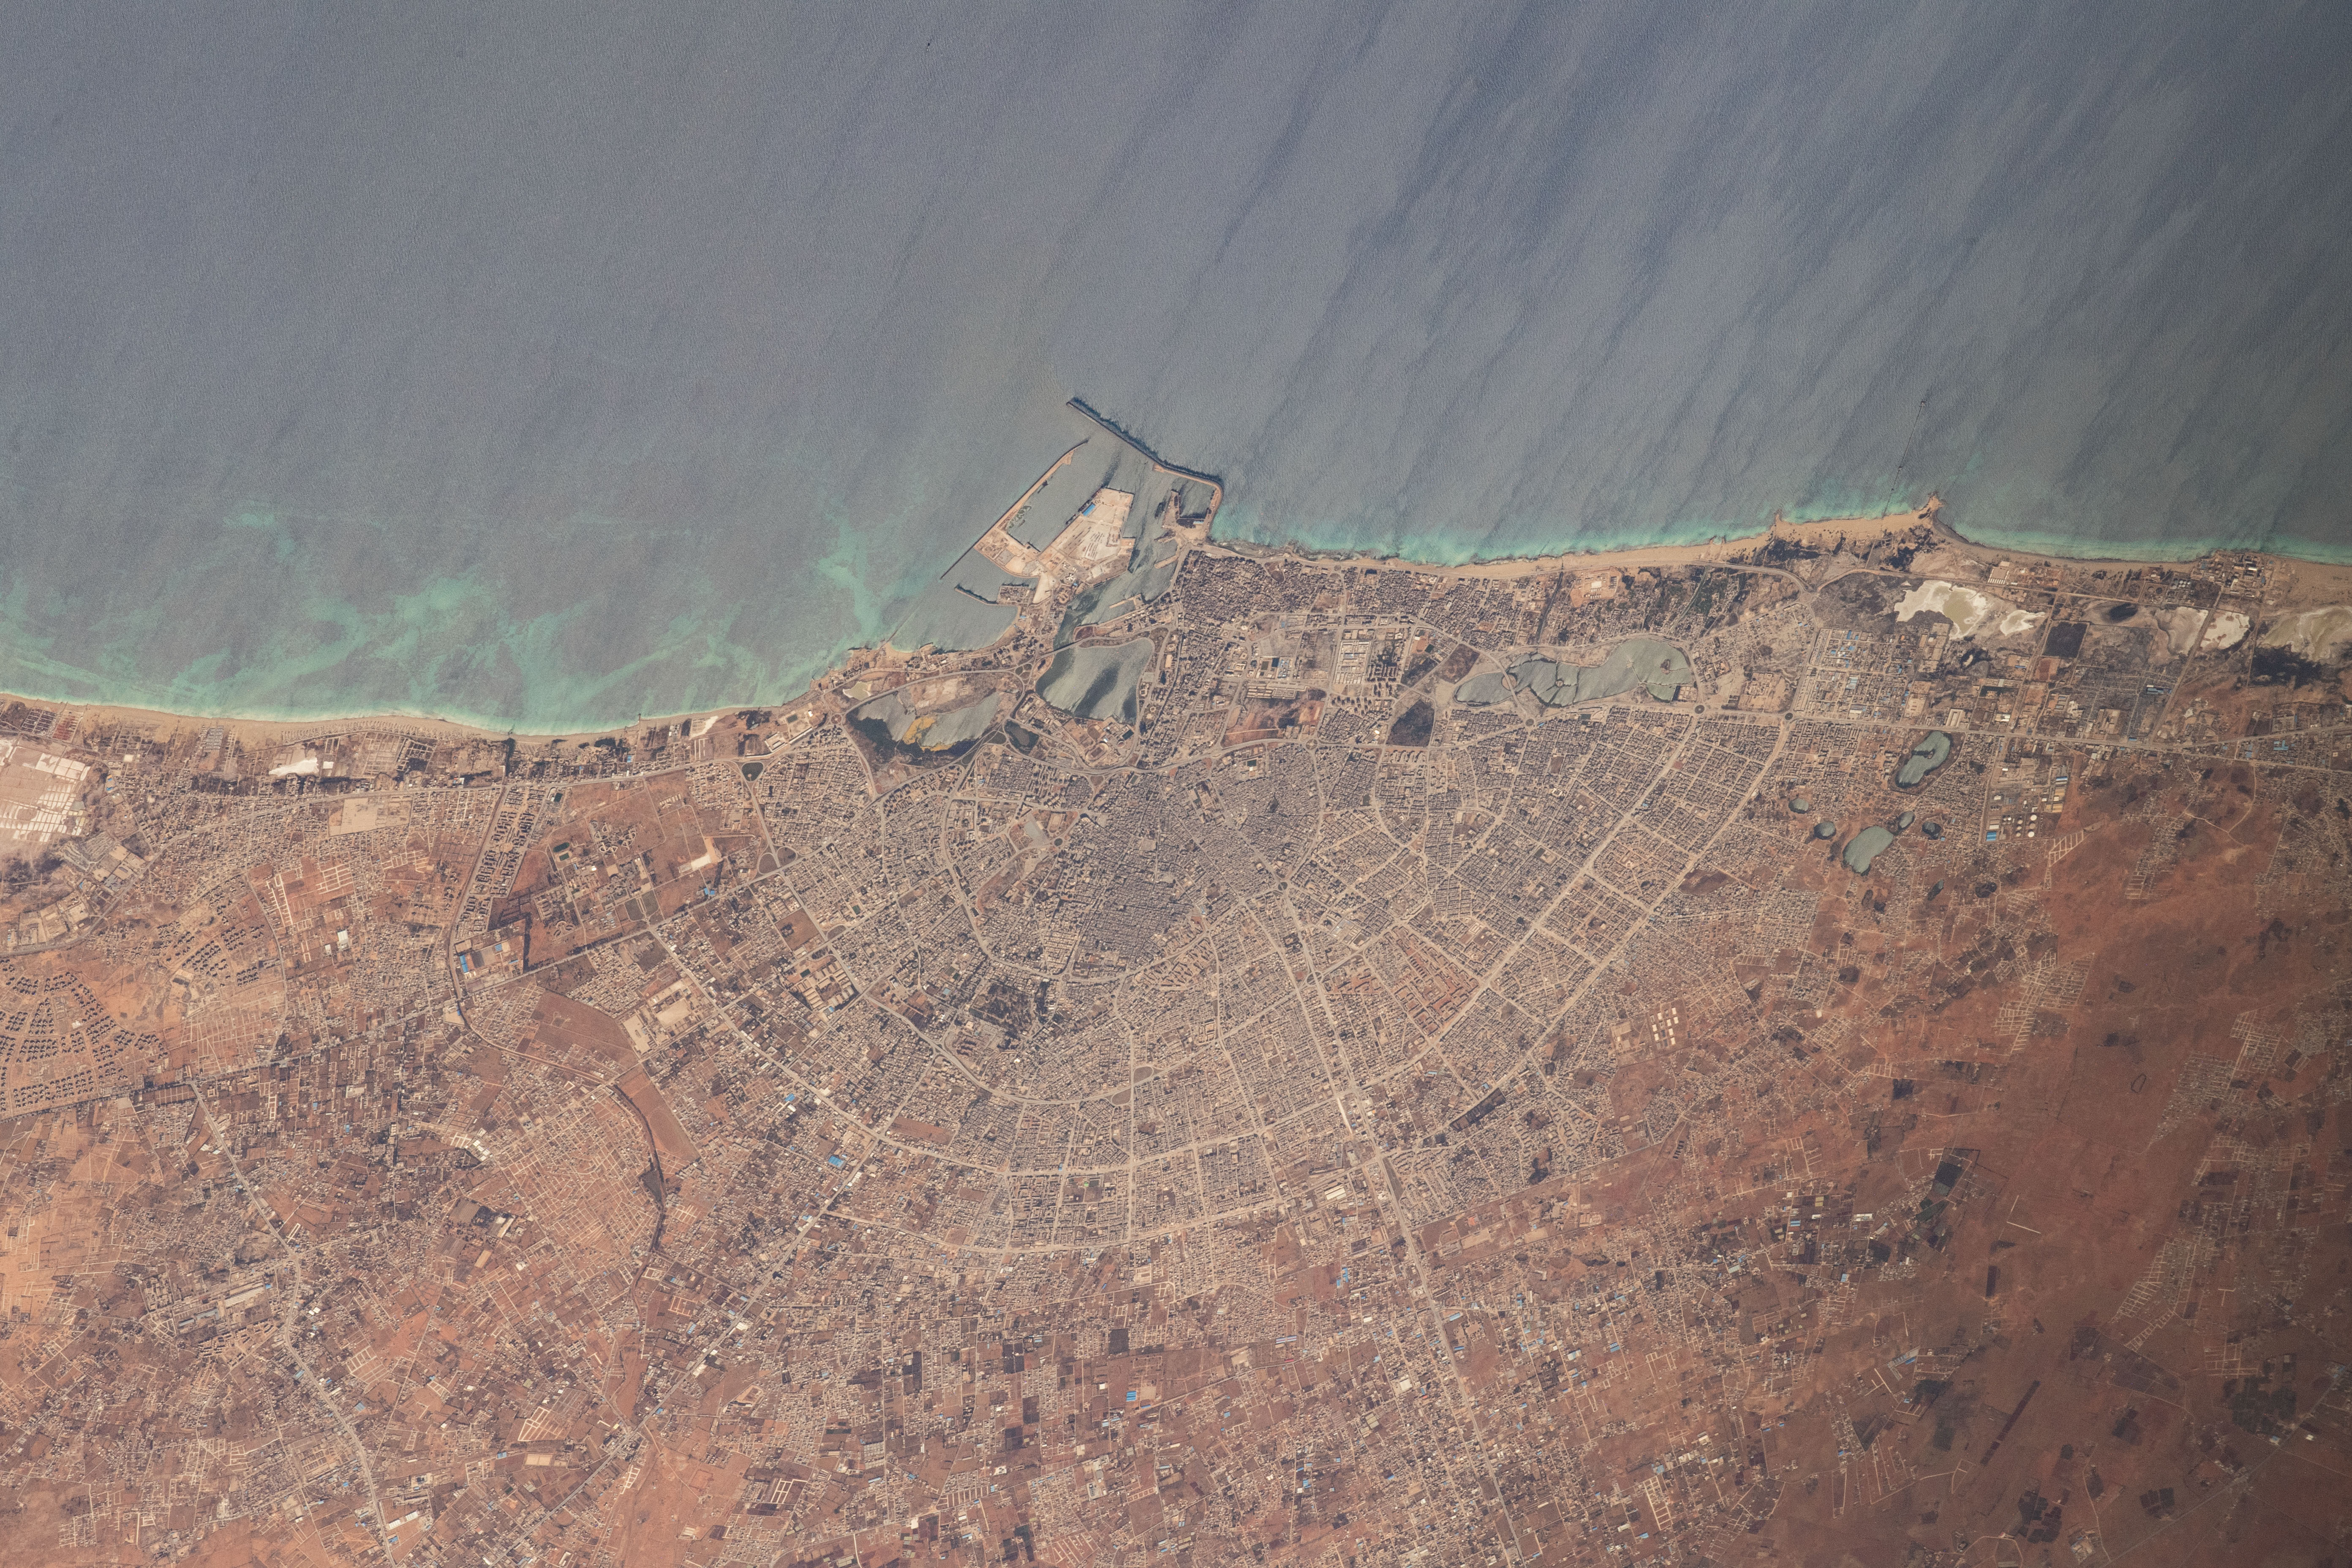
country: LIBYA
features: BENGHAZI MEDITERRANEAN SEA
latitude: 32.1
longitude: 20.1
